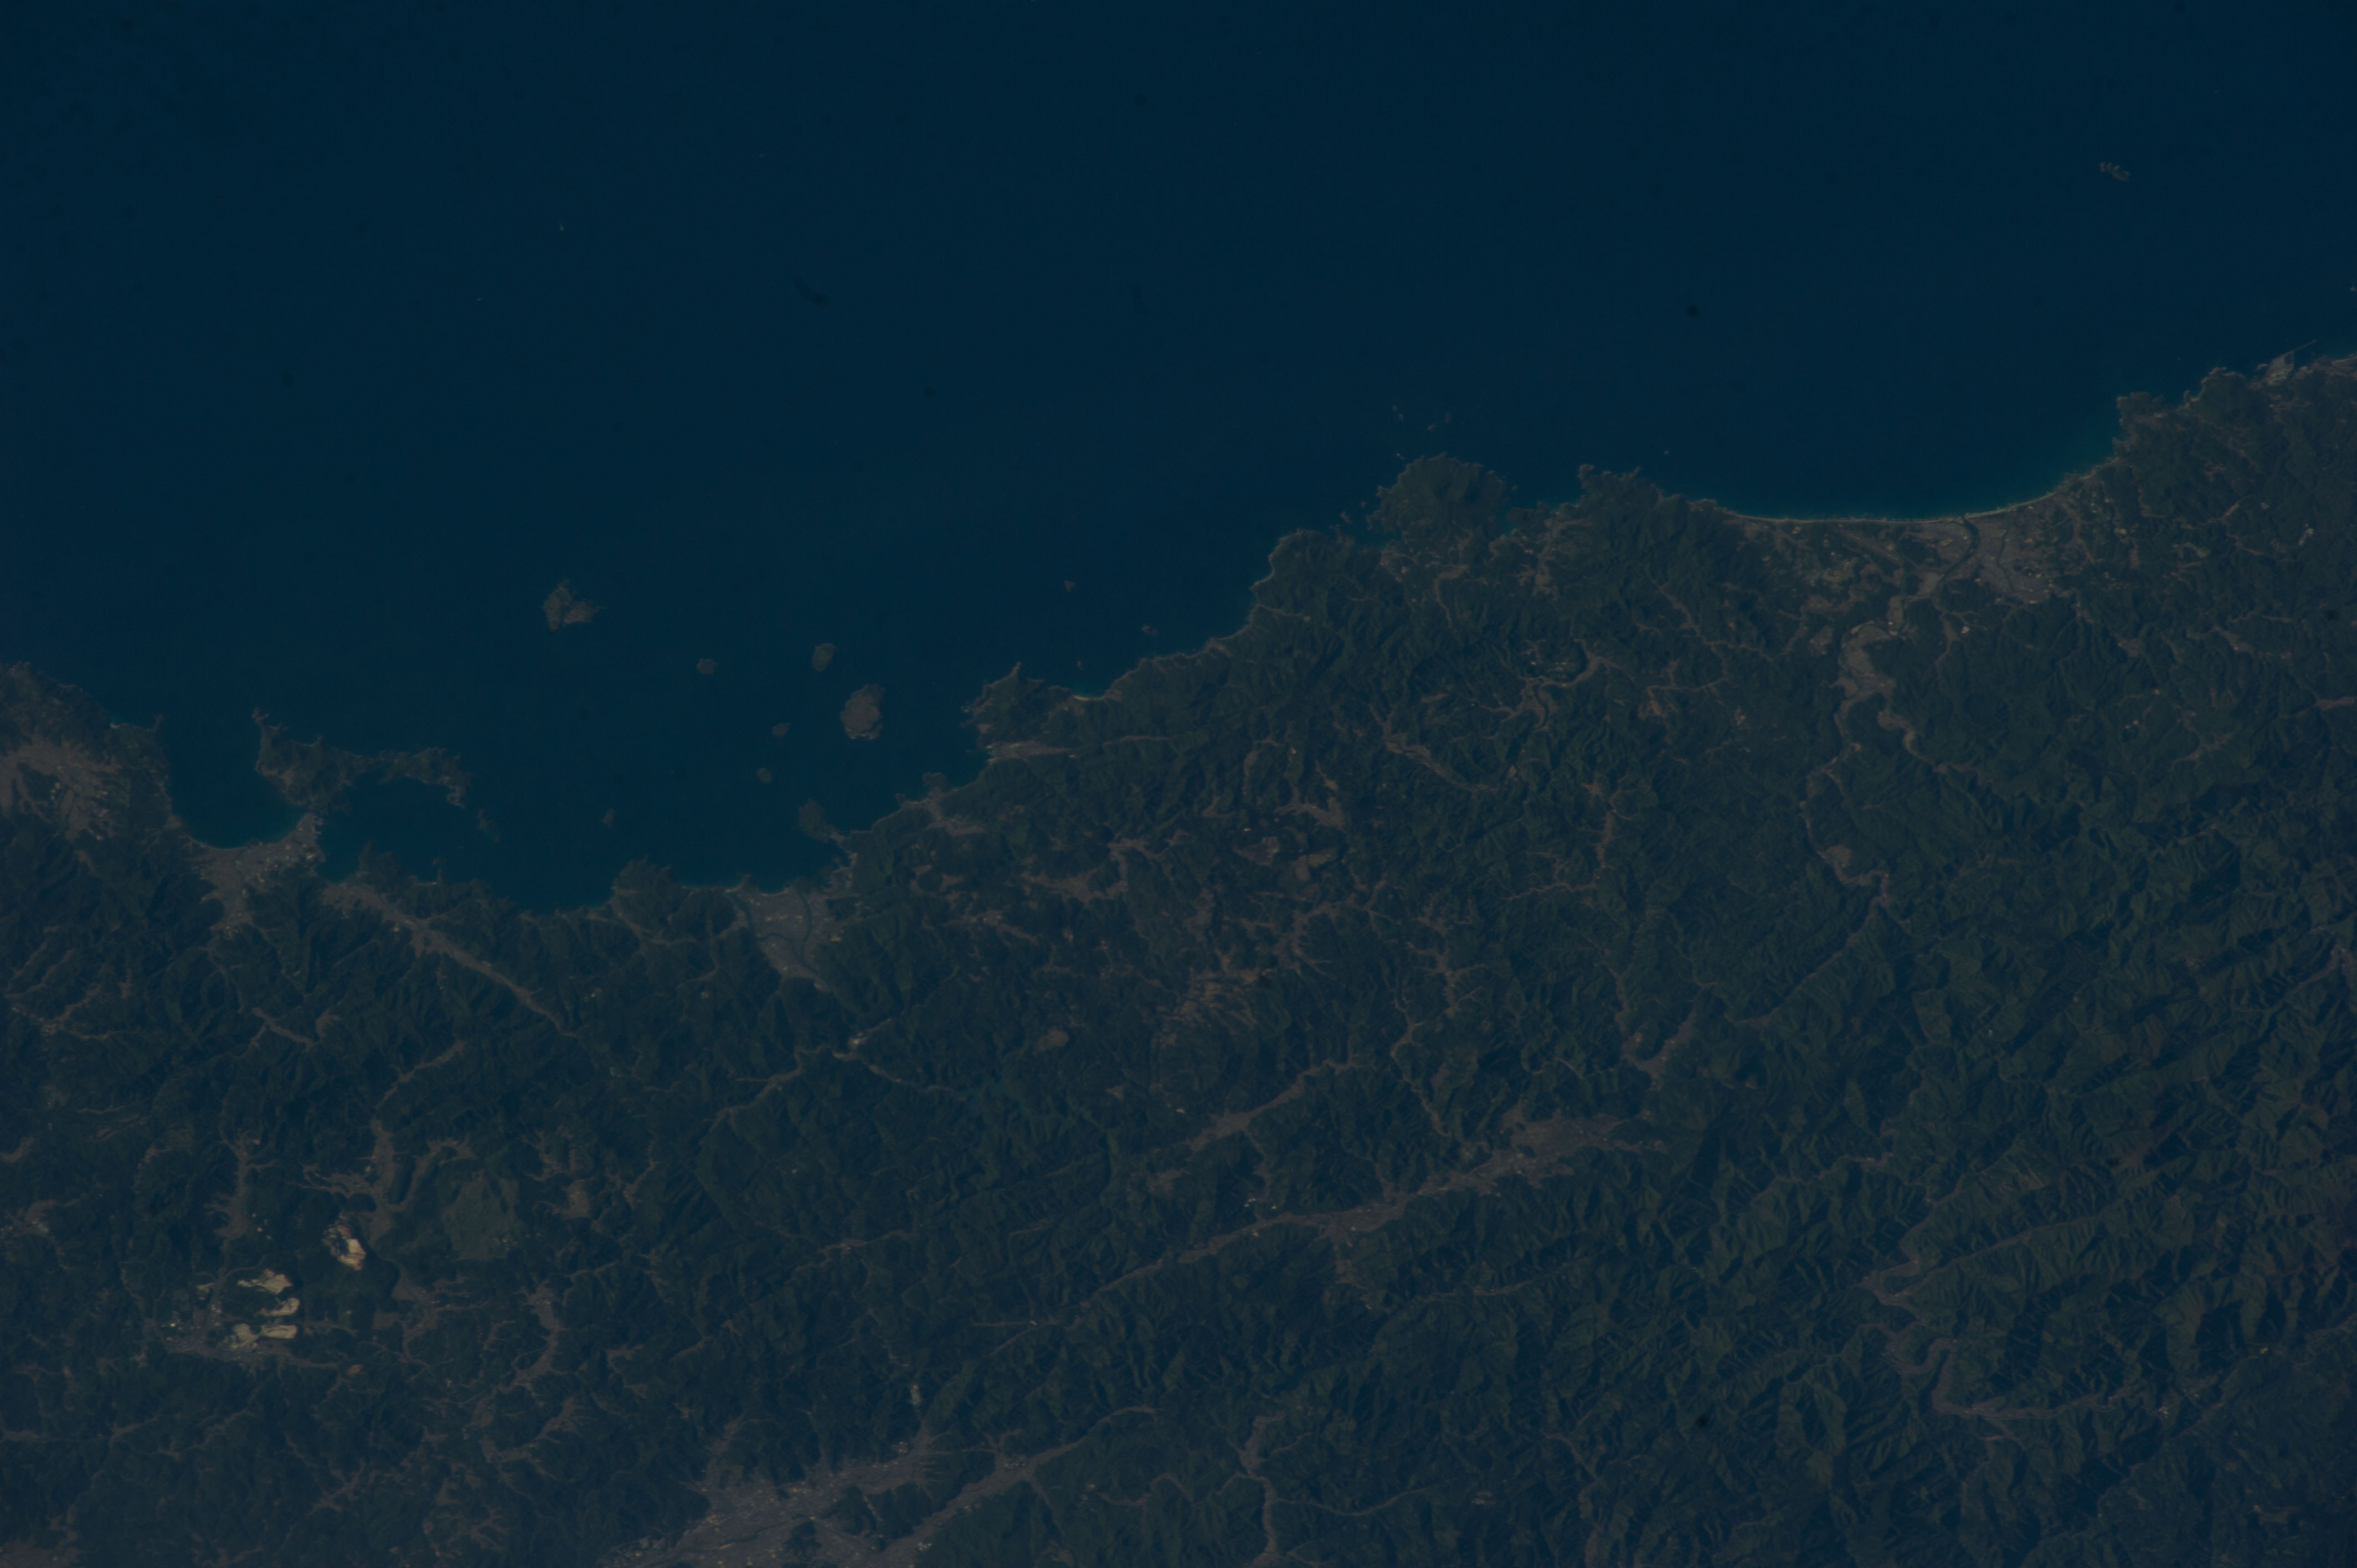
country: JAPAN
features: MASUDA, SEA OF JAPAN, MTTAKAYAMA, TSUWANO, YOSHIKA, HAGI, NAGATO, MINE, HASIMOTO RIVER, ABU RIVER
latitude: 34.5
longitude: 131.5
